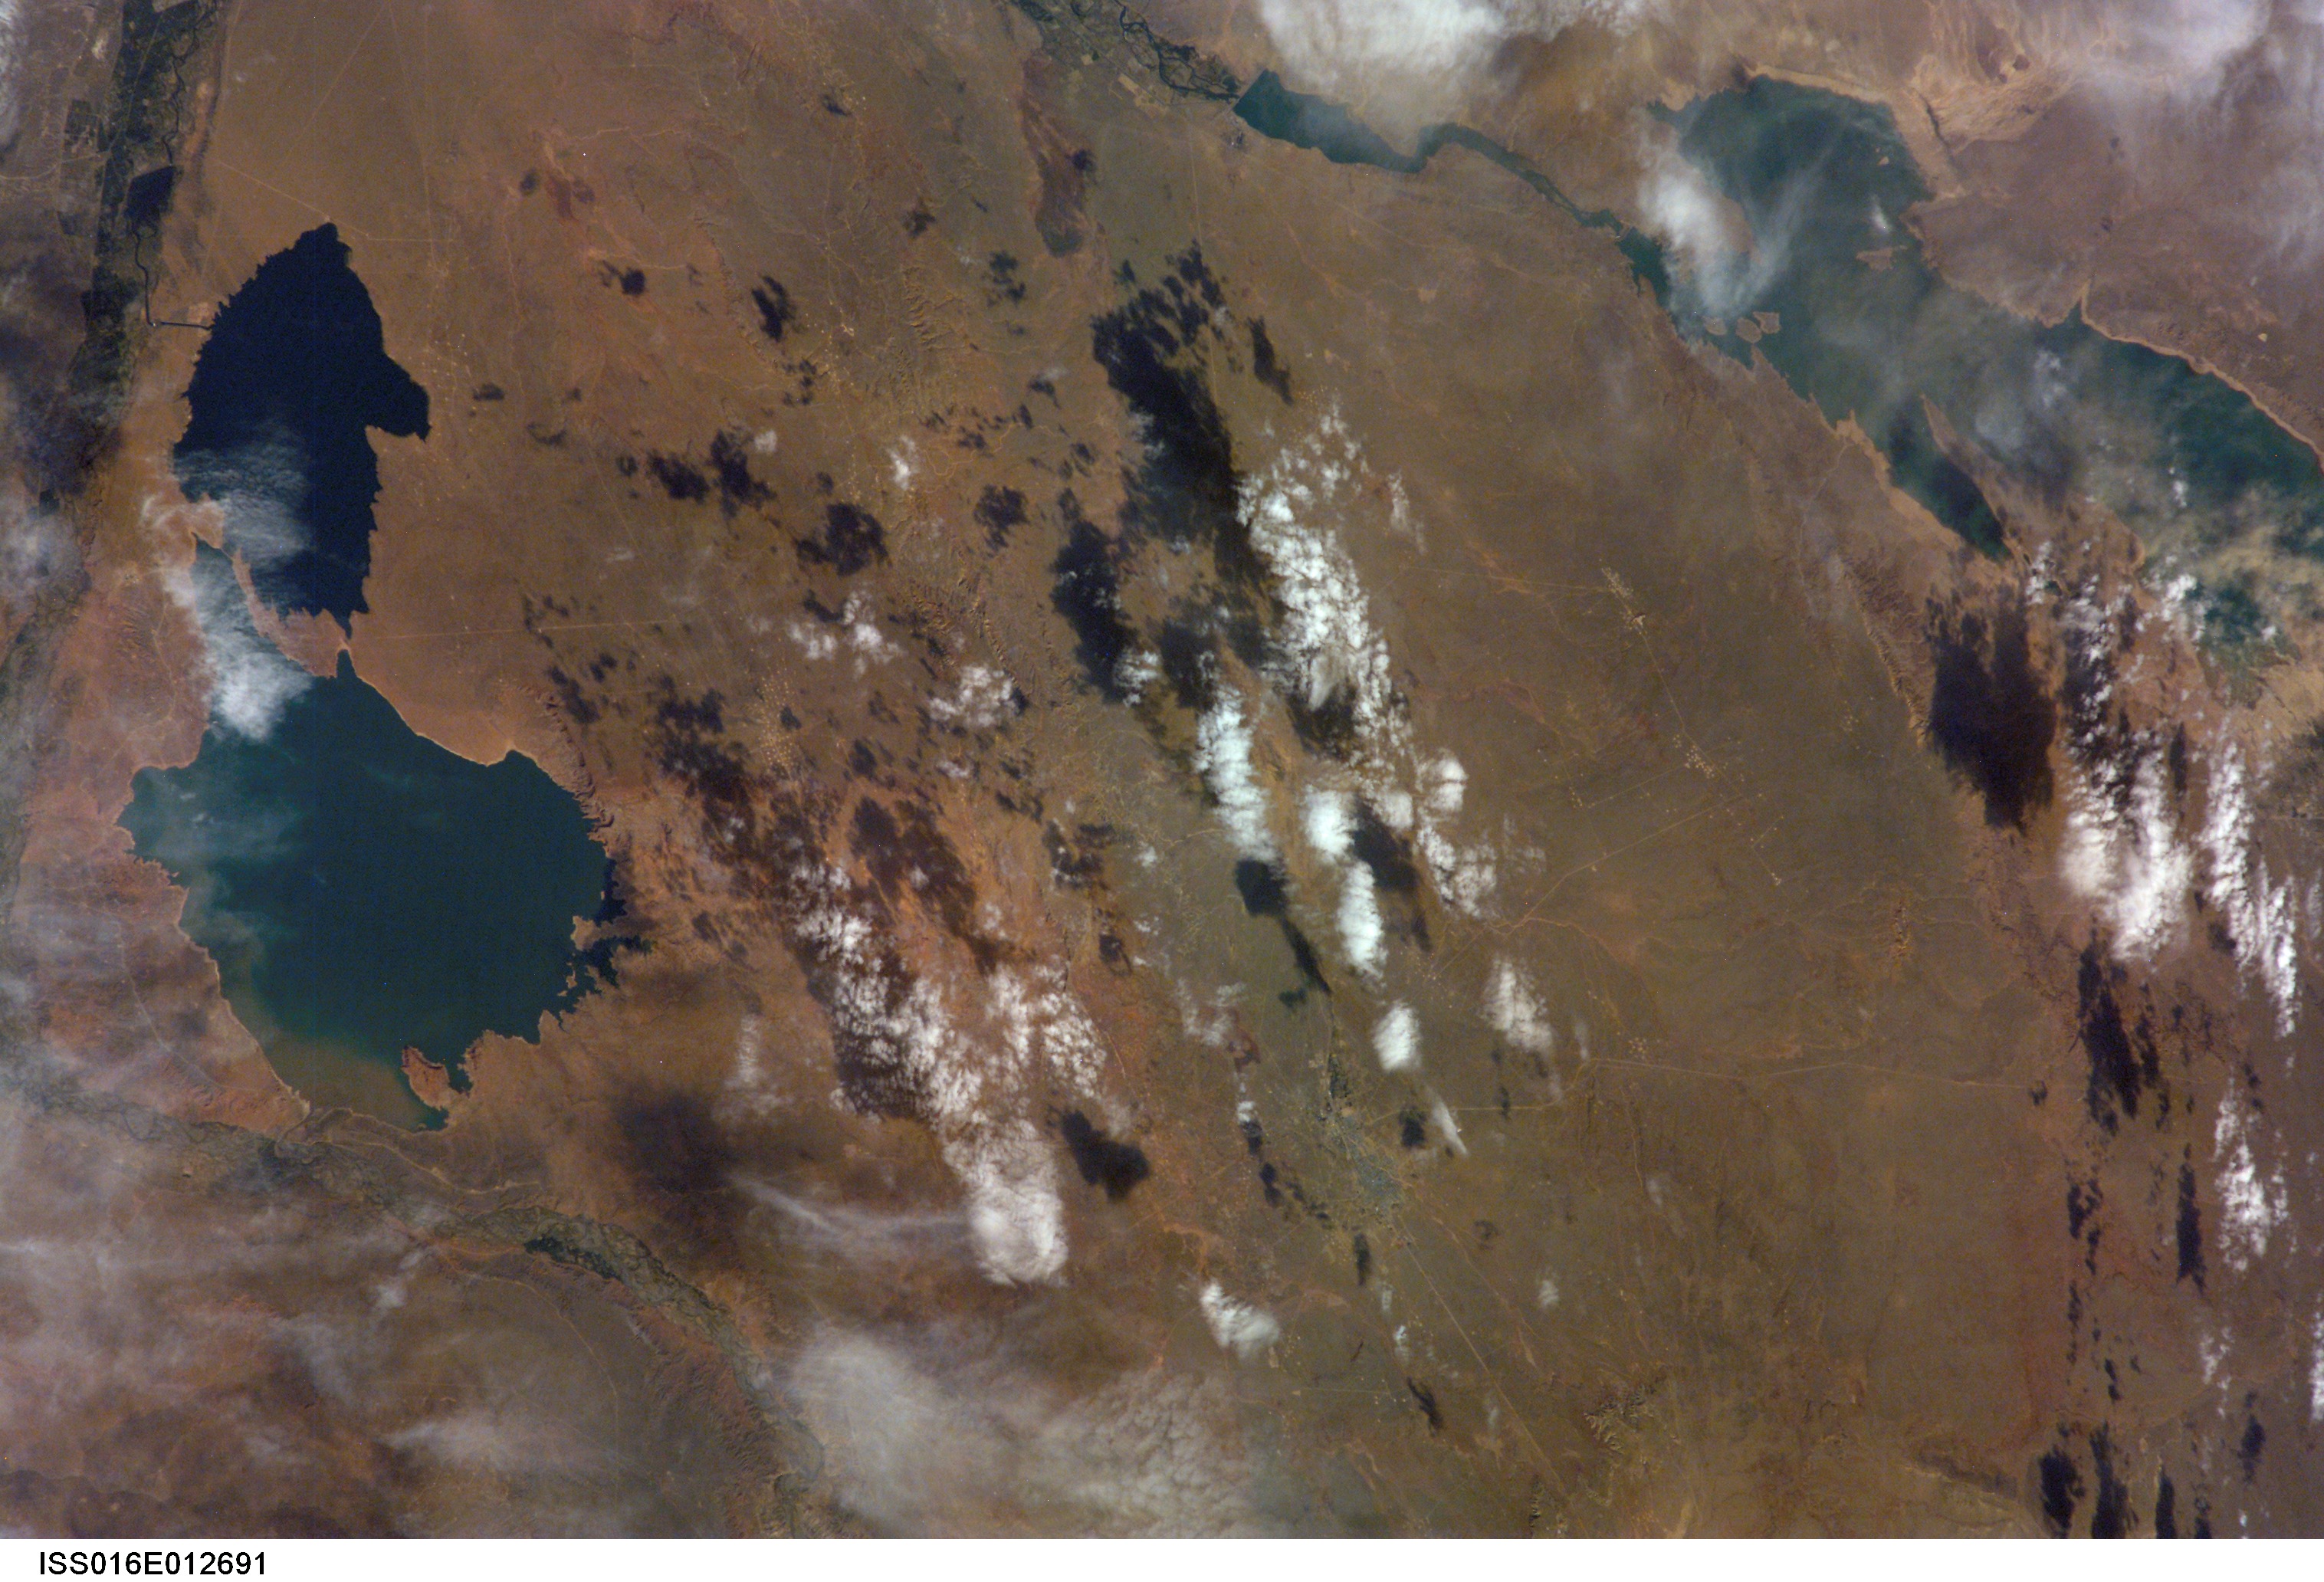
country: ARGENTINA
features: CHOCON D., CERROS COLORADOS D.
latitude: -39.0
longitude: -69.0
